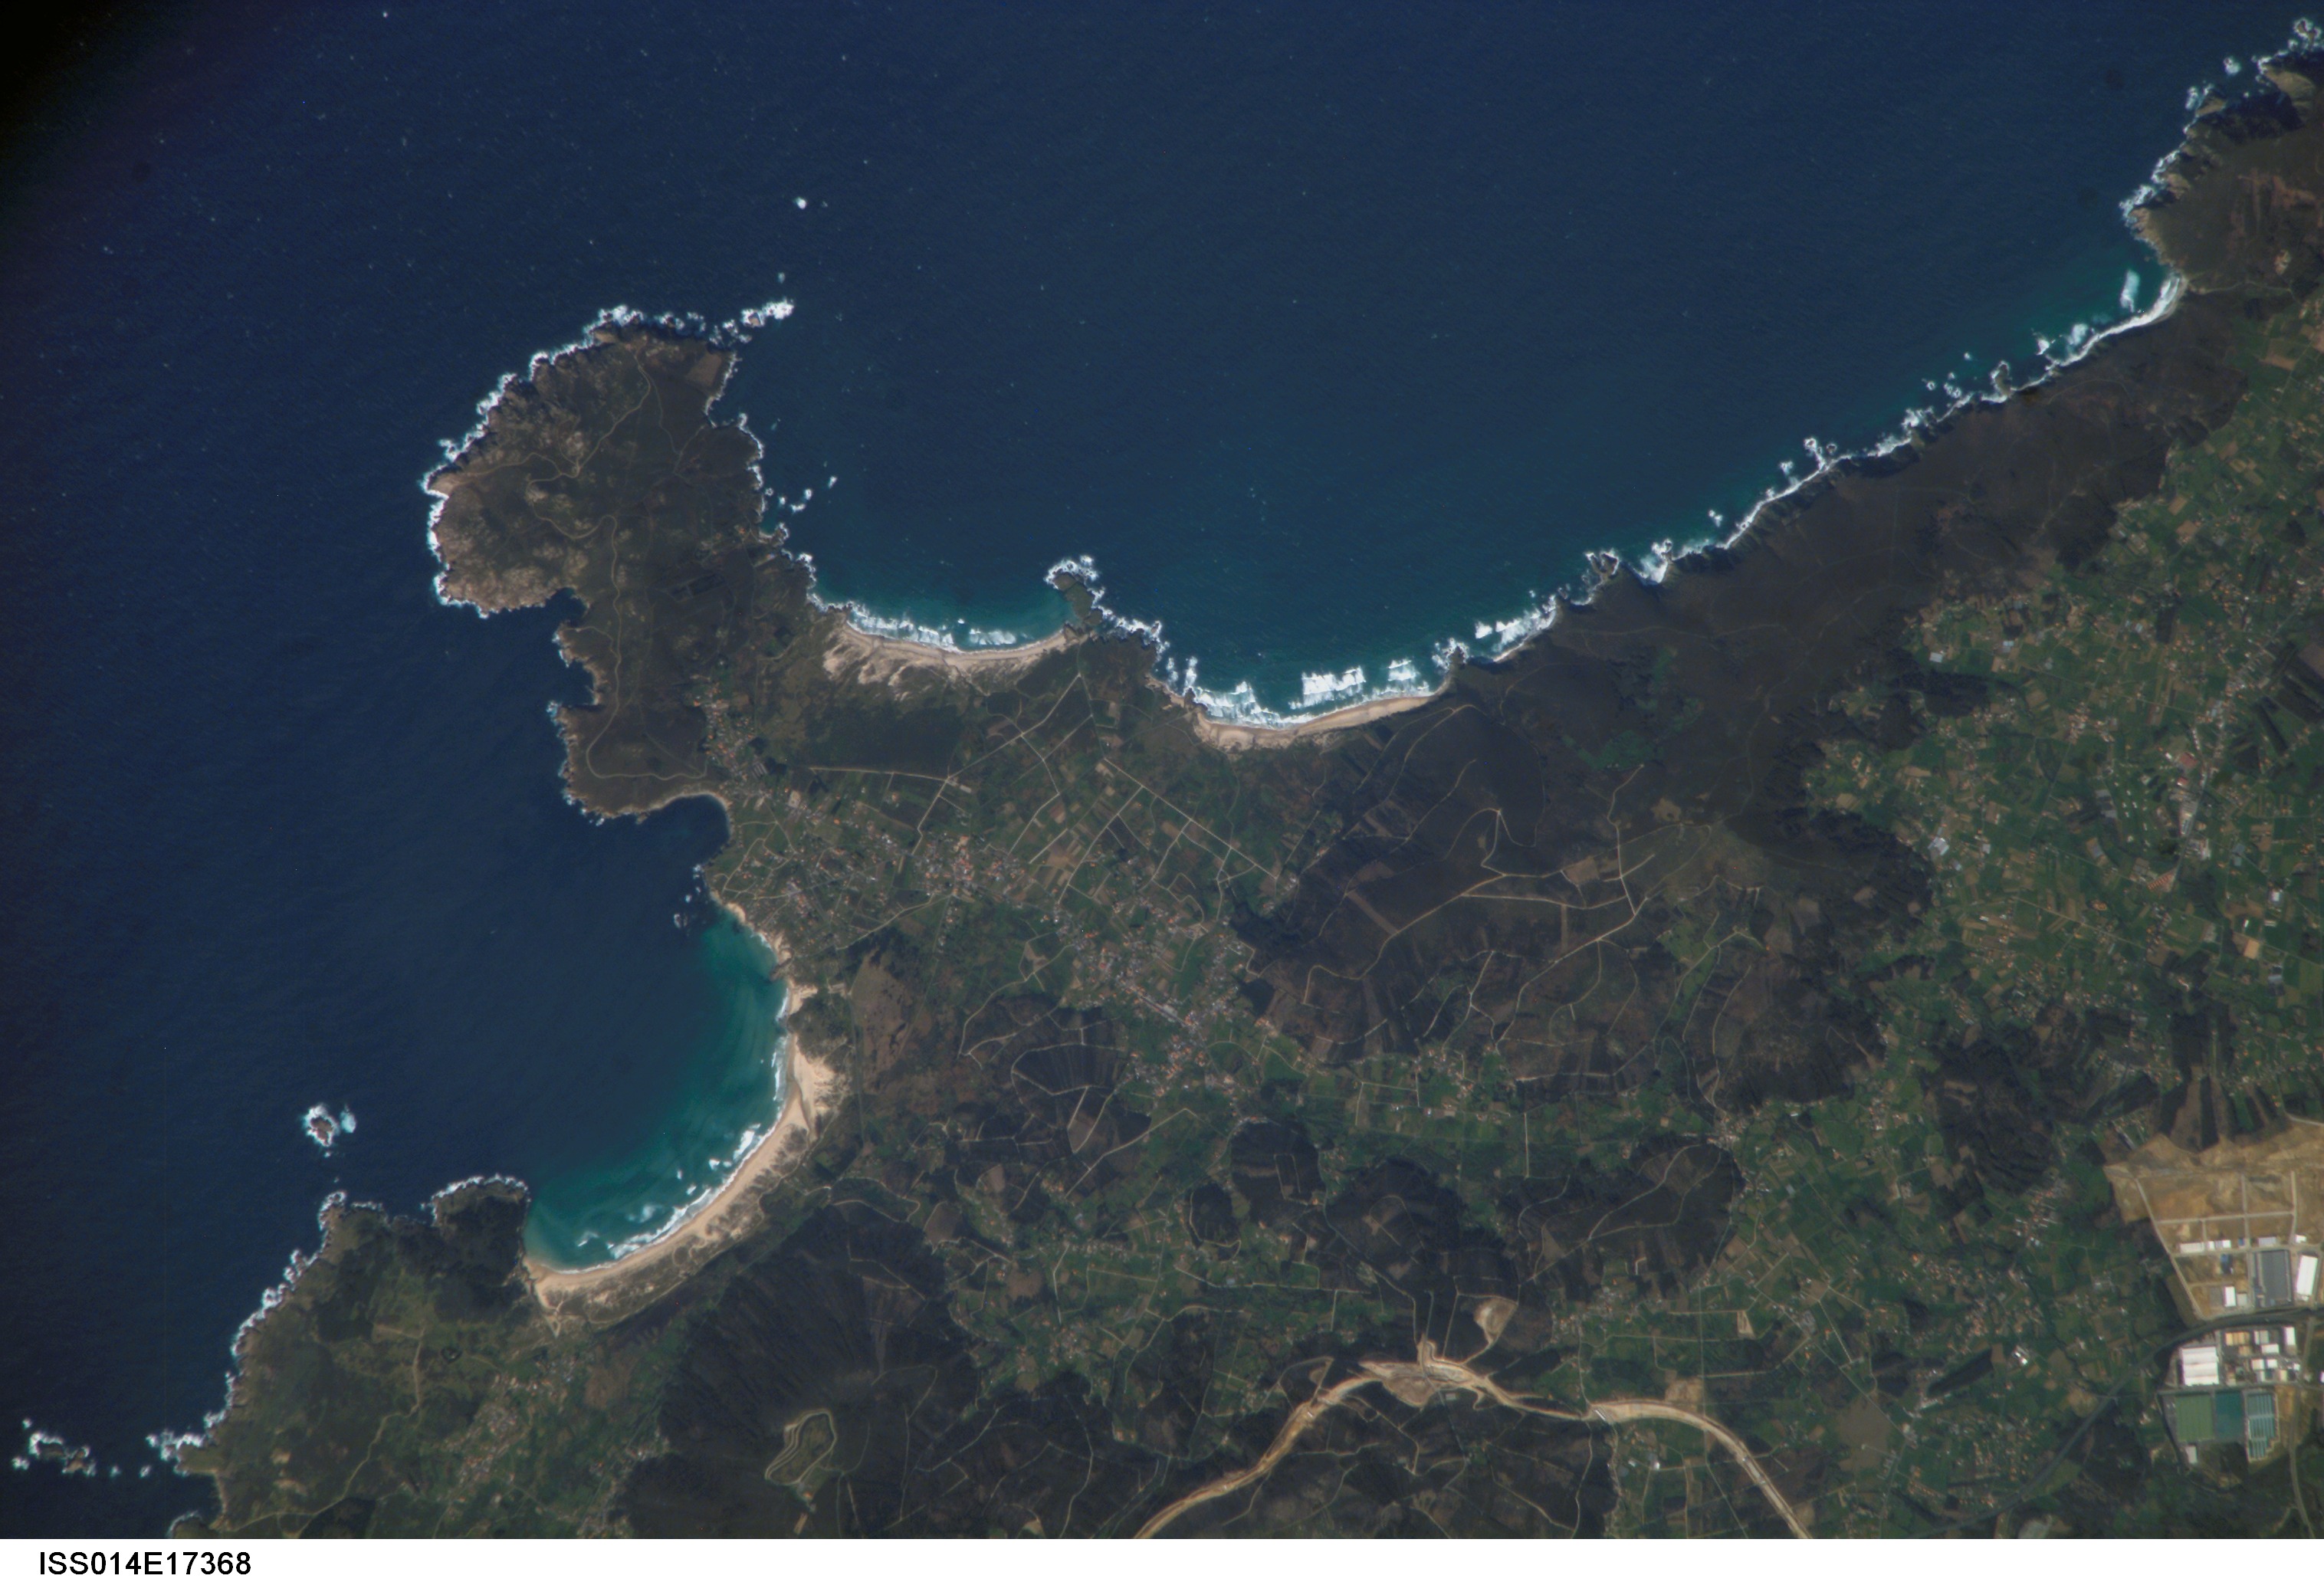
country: SPAIN
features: CABO TORINANA, BREAKERS, VEG.
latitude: 43.0
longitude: -9.3
